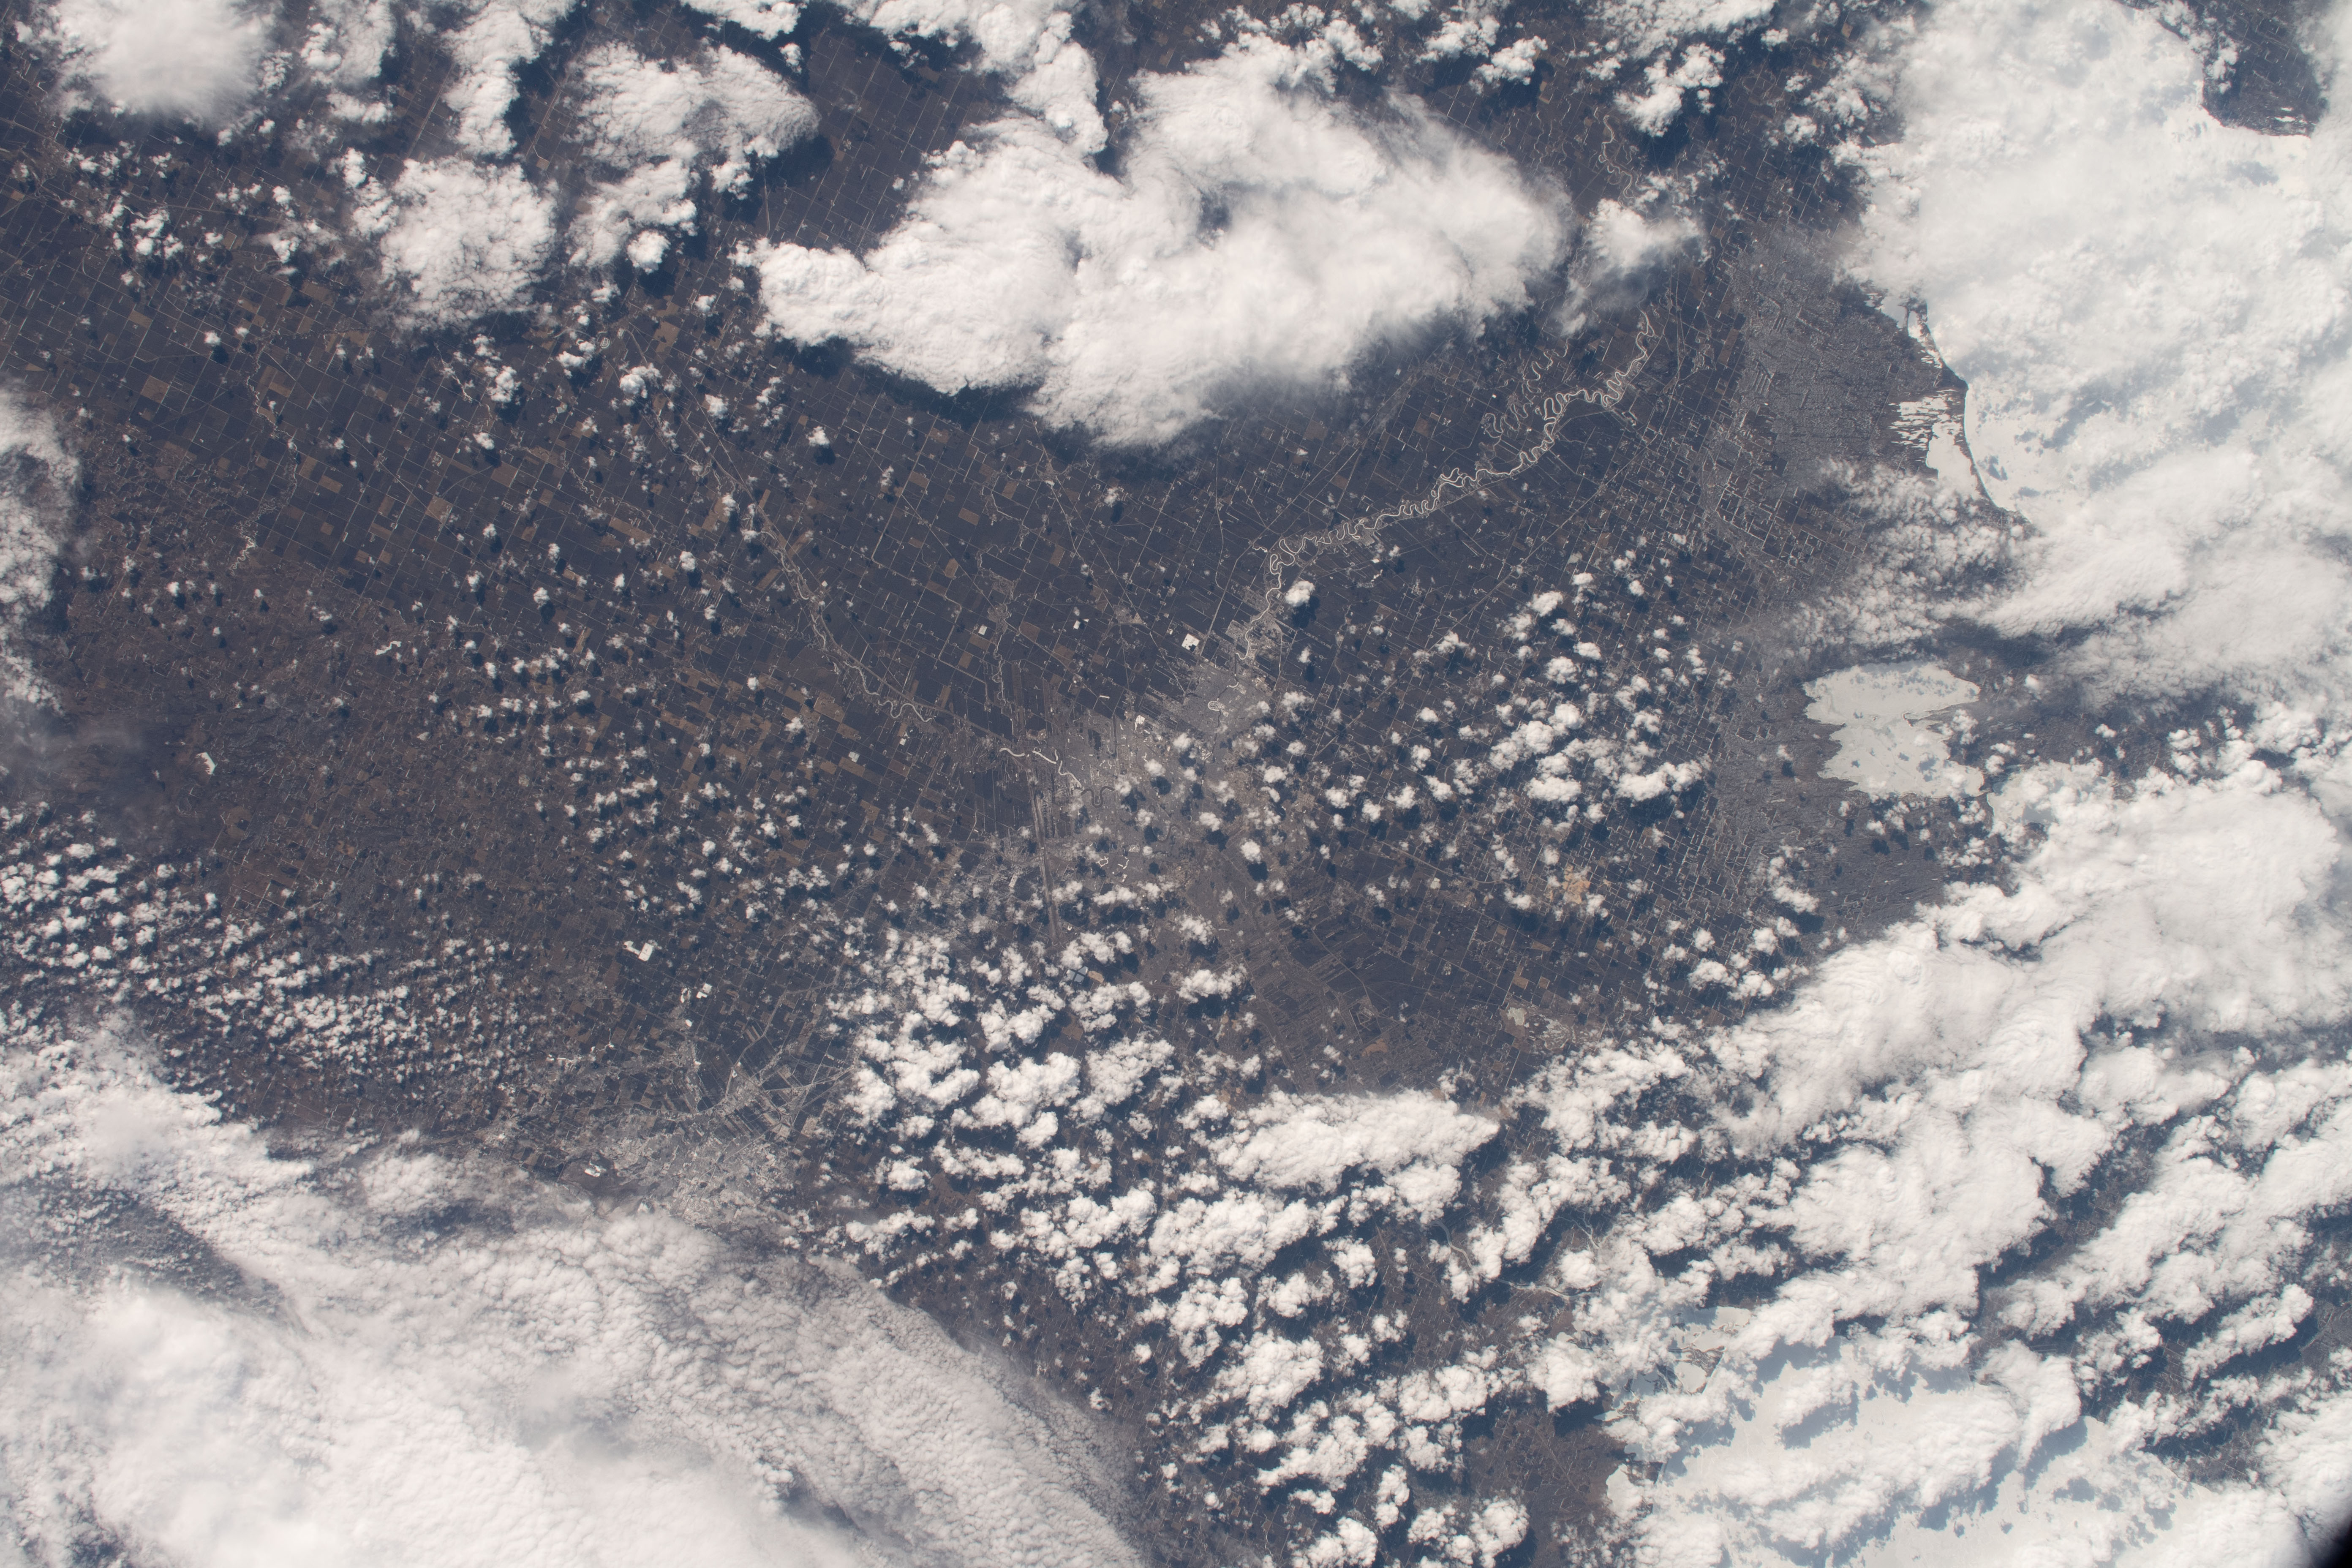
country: CANADA-M
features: AGRICULTURE, PRAIRIE, RIVER
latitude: 49.5
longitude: -99.0
